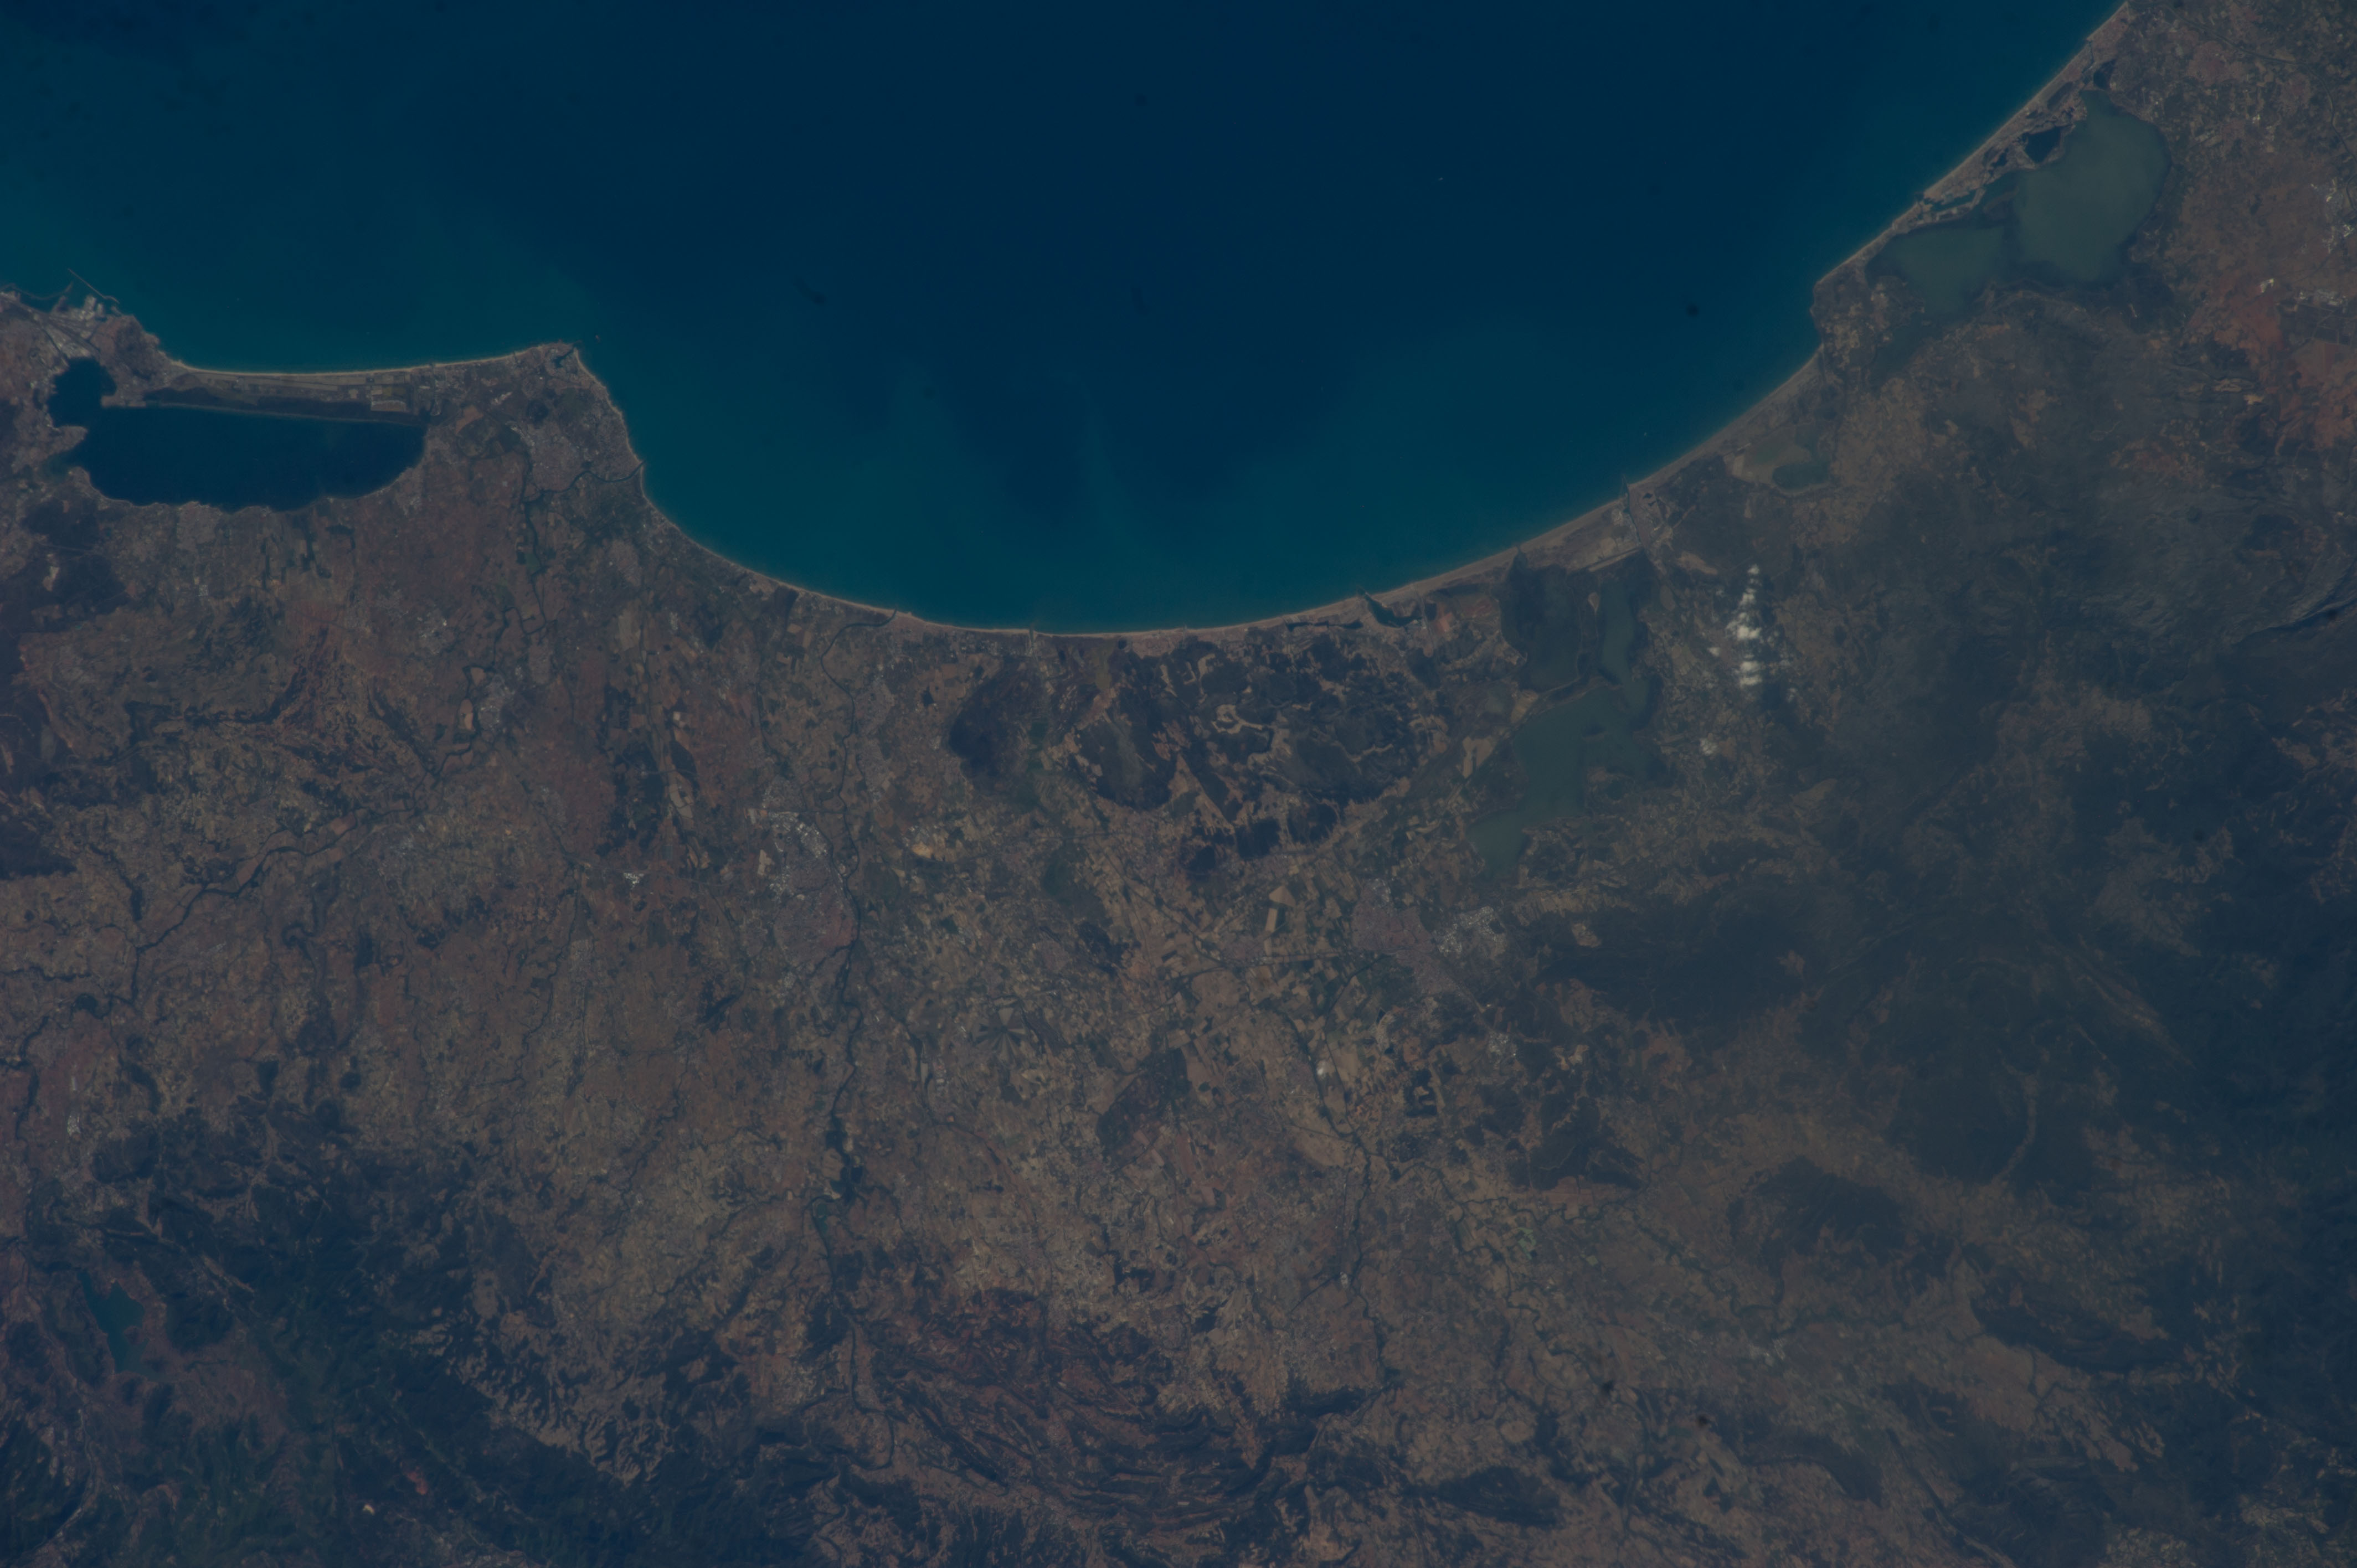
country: FRANCE
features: NARBONA, GRUISSAN, LA BERRE LAKE, BANGES-SIAGEAN LAKE, FARMLAND, MOUNTAINS, MEDITERRANEAN SEA
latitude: 43.2
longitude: 3.1
